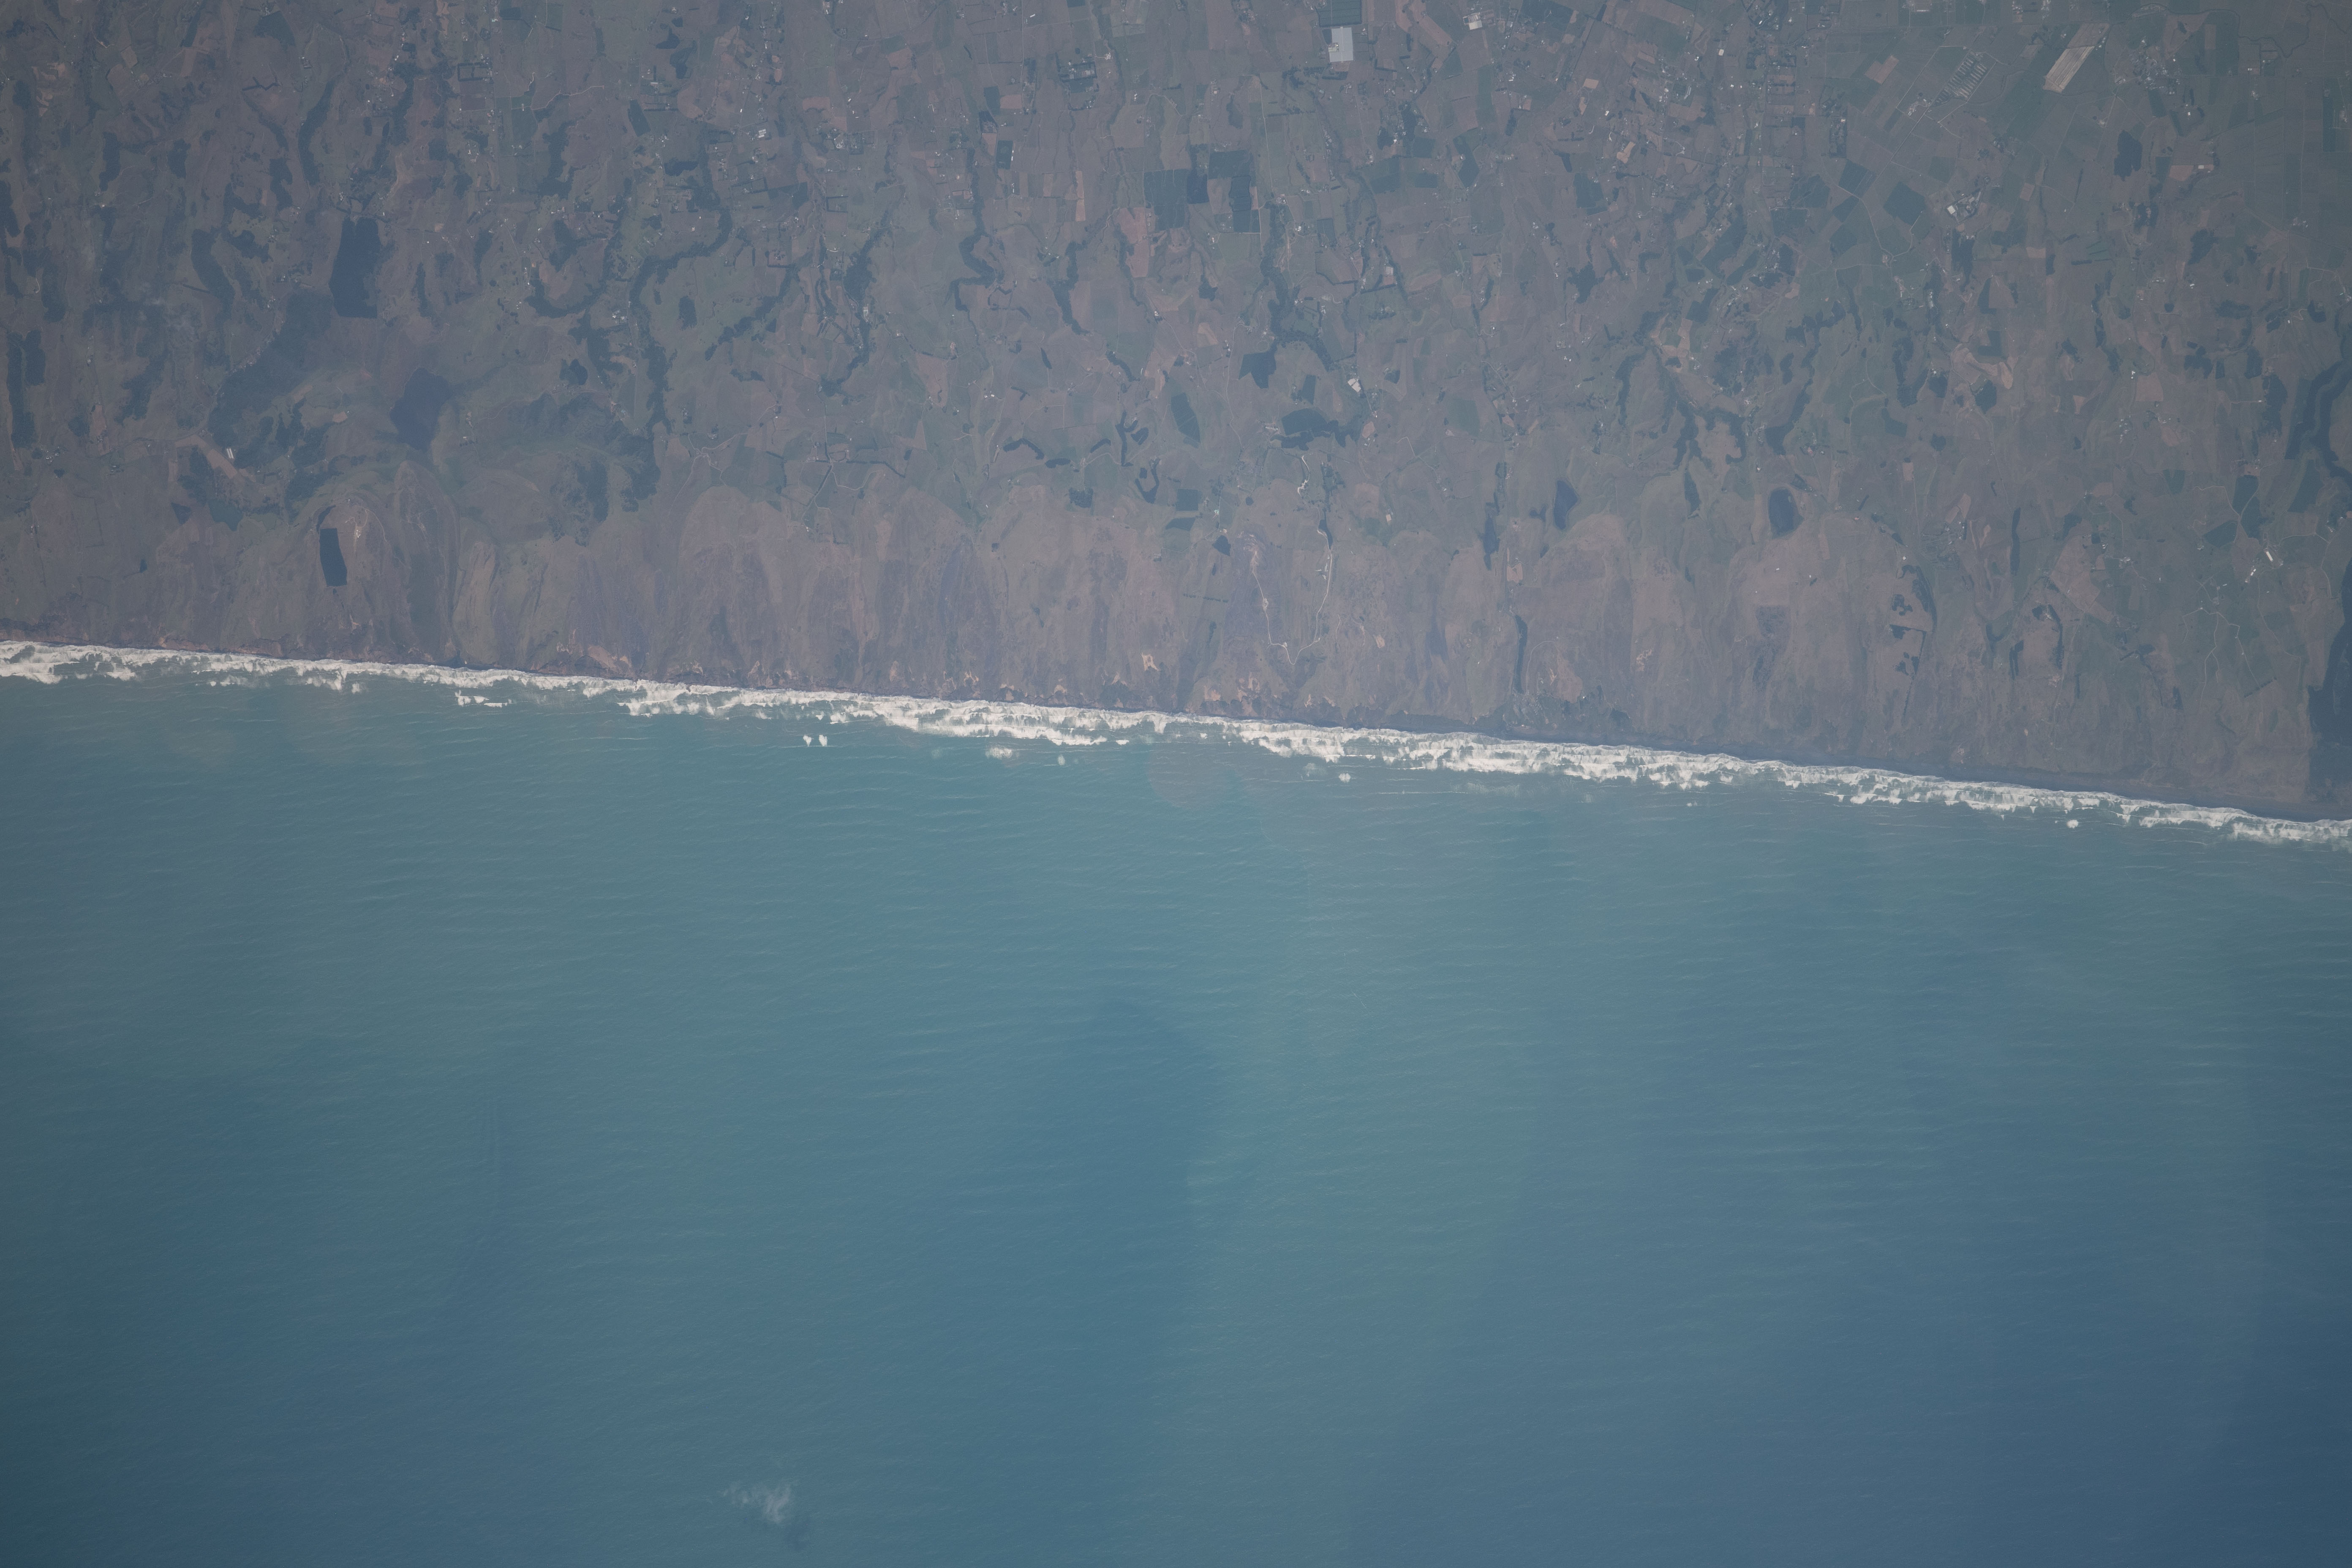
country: NEW ZEALAND-NI
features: LAKE PUKETI
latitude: -37.3
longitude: 174.6
